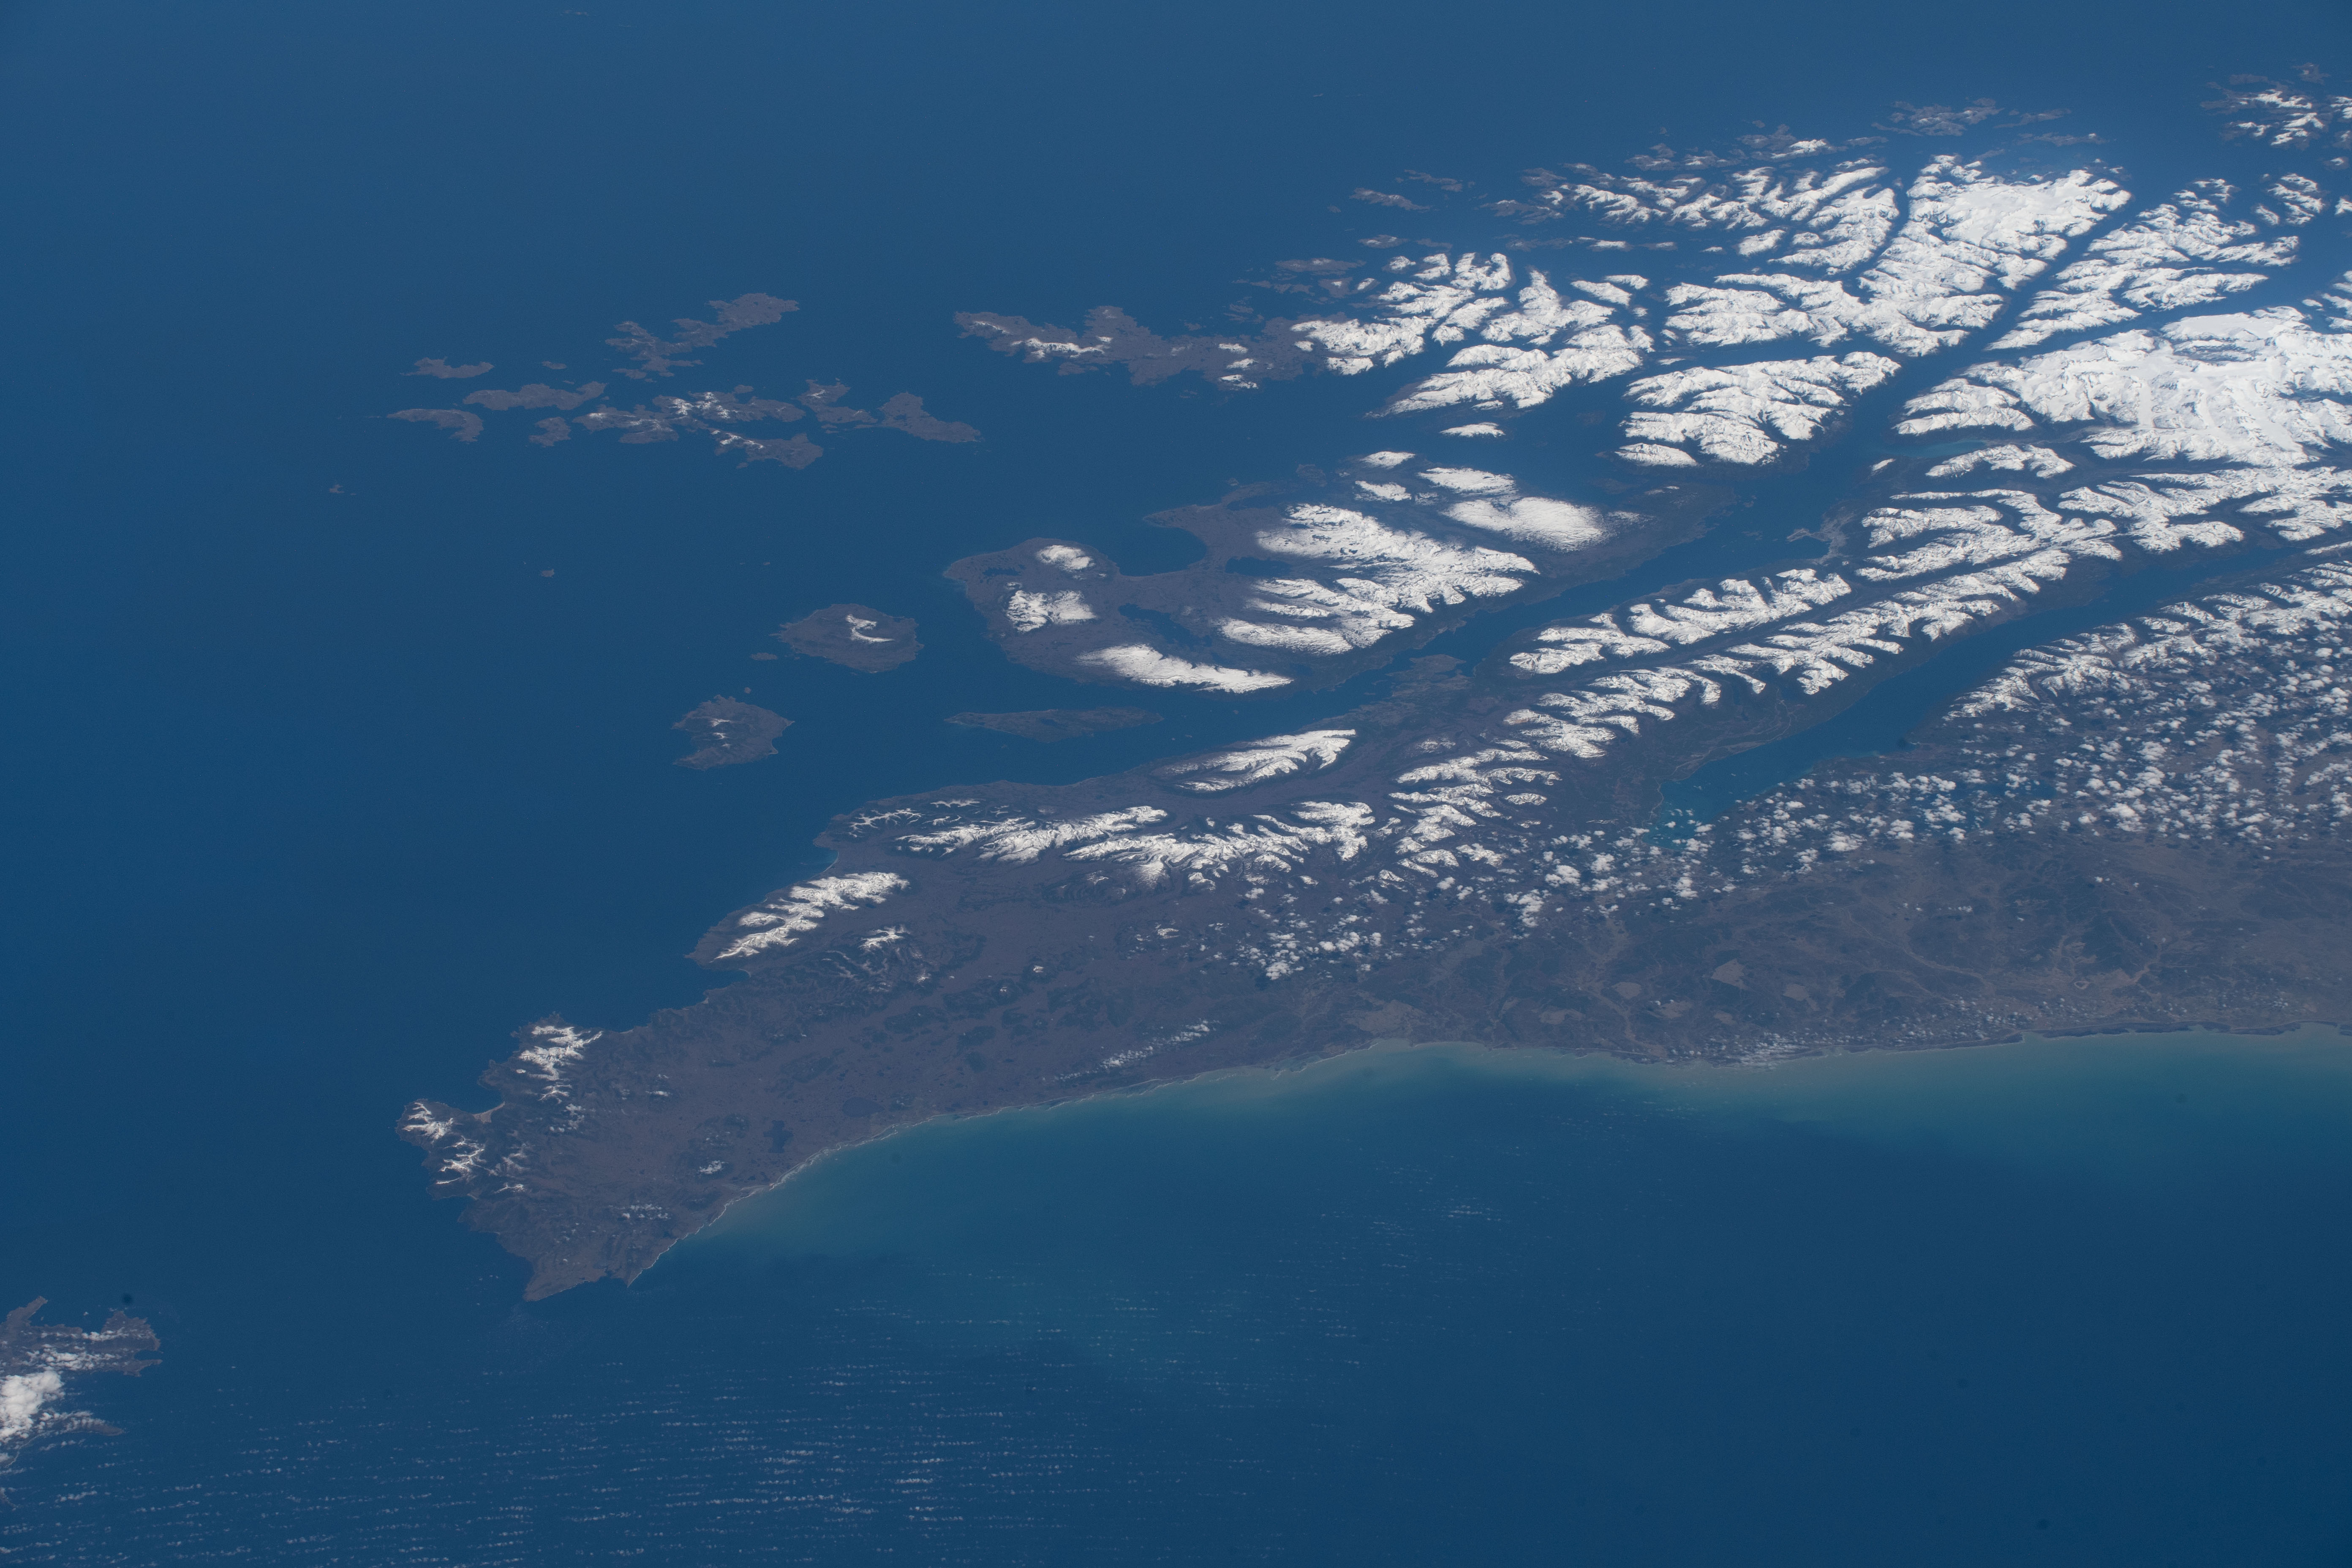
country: ARGENTINA
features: TIERRA DEL FUEGO, MONTE DARWIN, CAMI LAKE, BEAGLE CHANNEL
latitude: -54.9
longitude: -67.1
